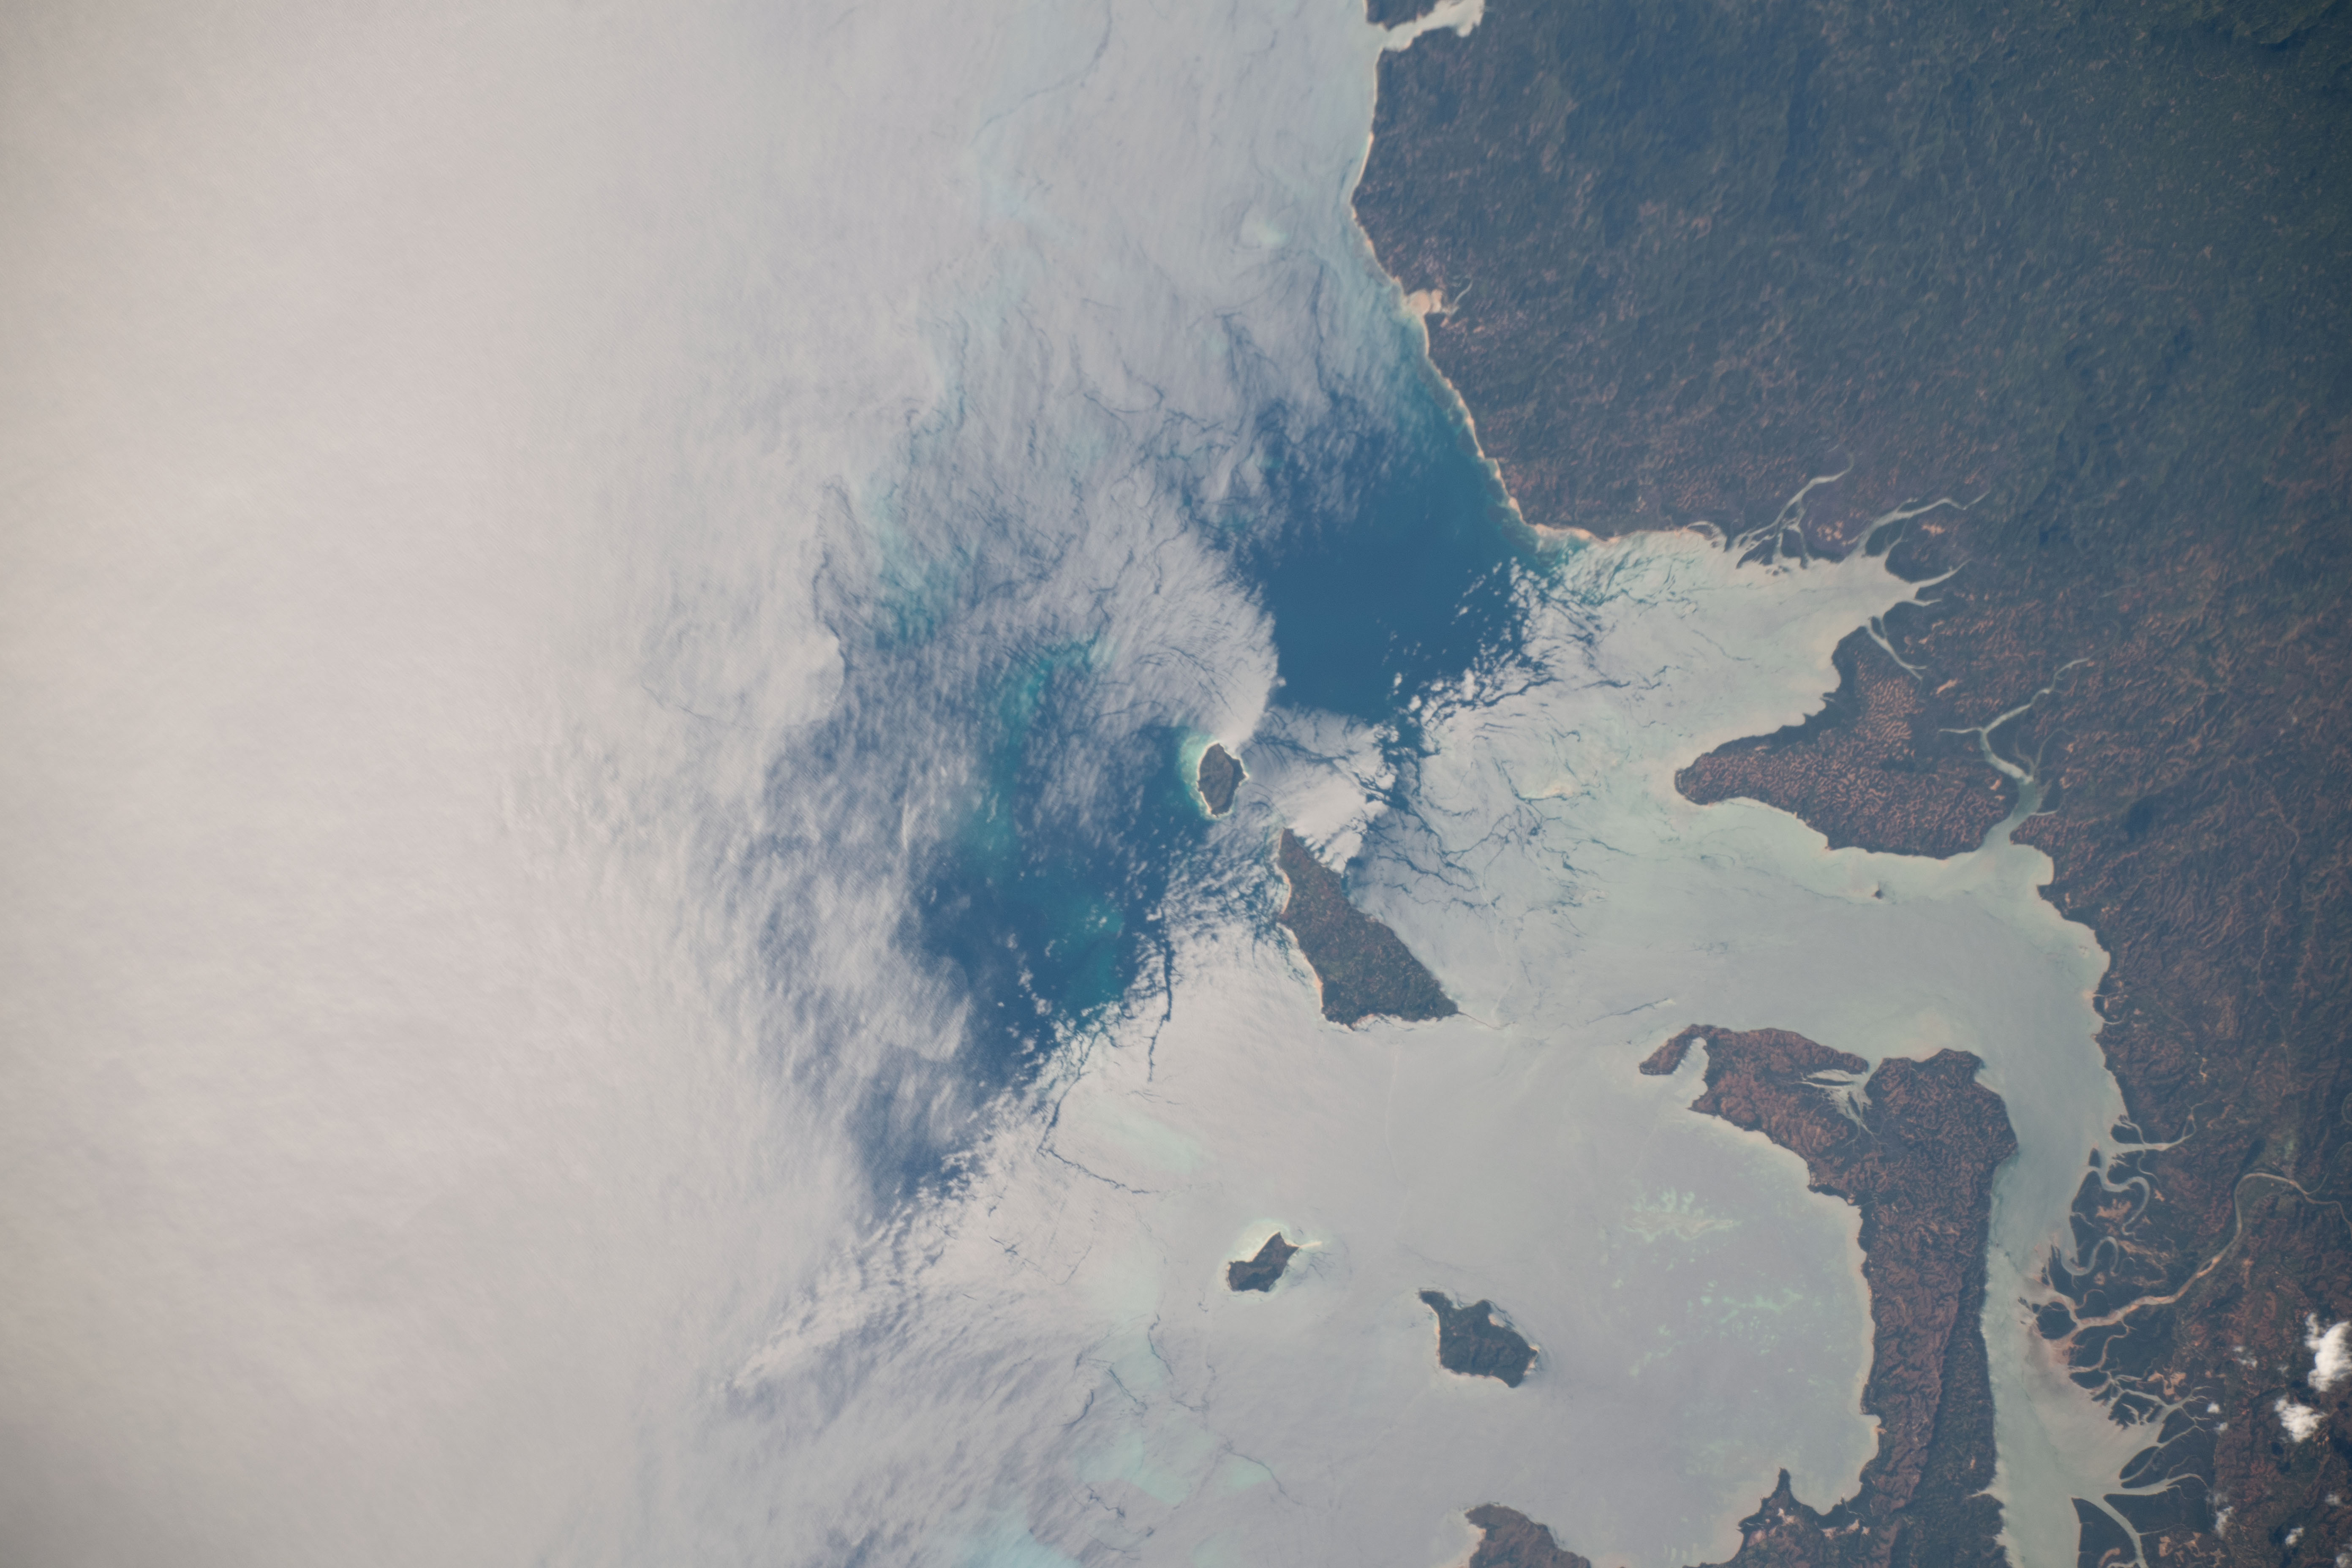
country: MADAGASCAR
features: NOSY KALAKAJORO, MOZAMBIQUE CHANNEL, MADAGASCAR
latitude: -13.9
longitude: 47.8
